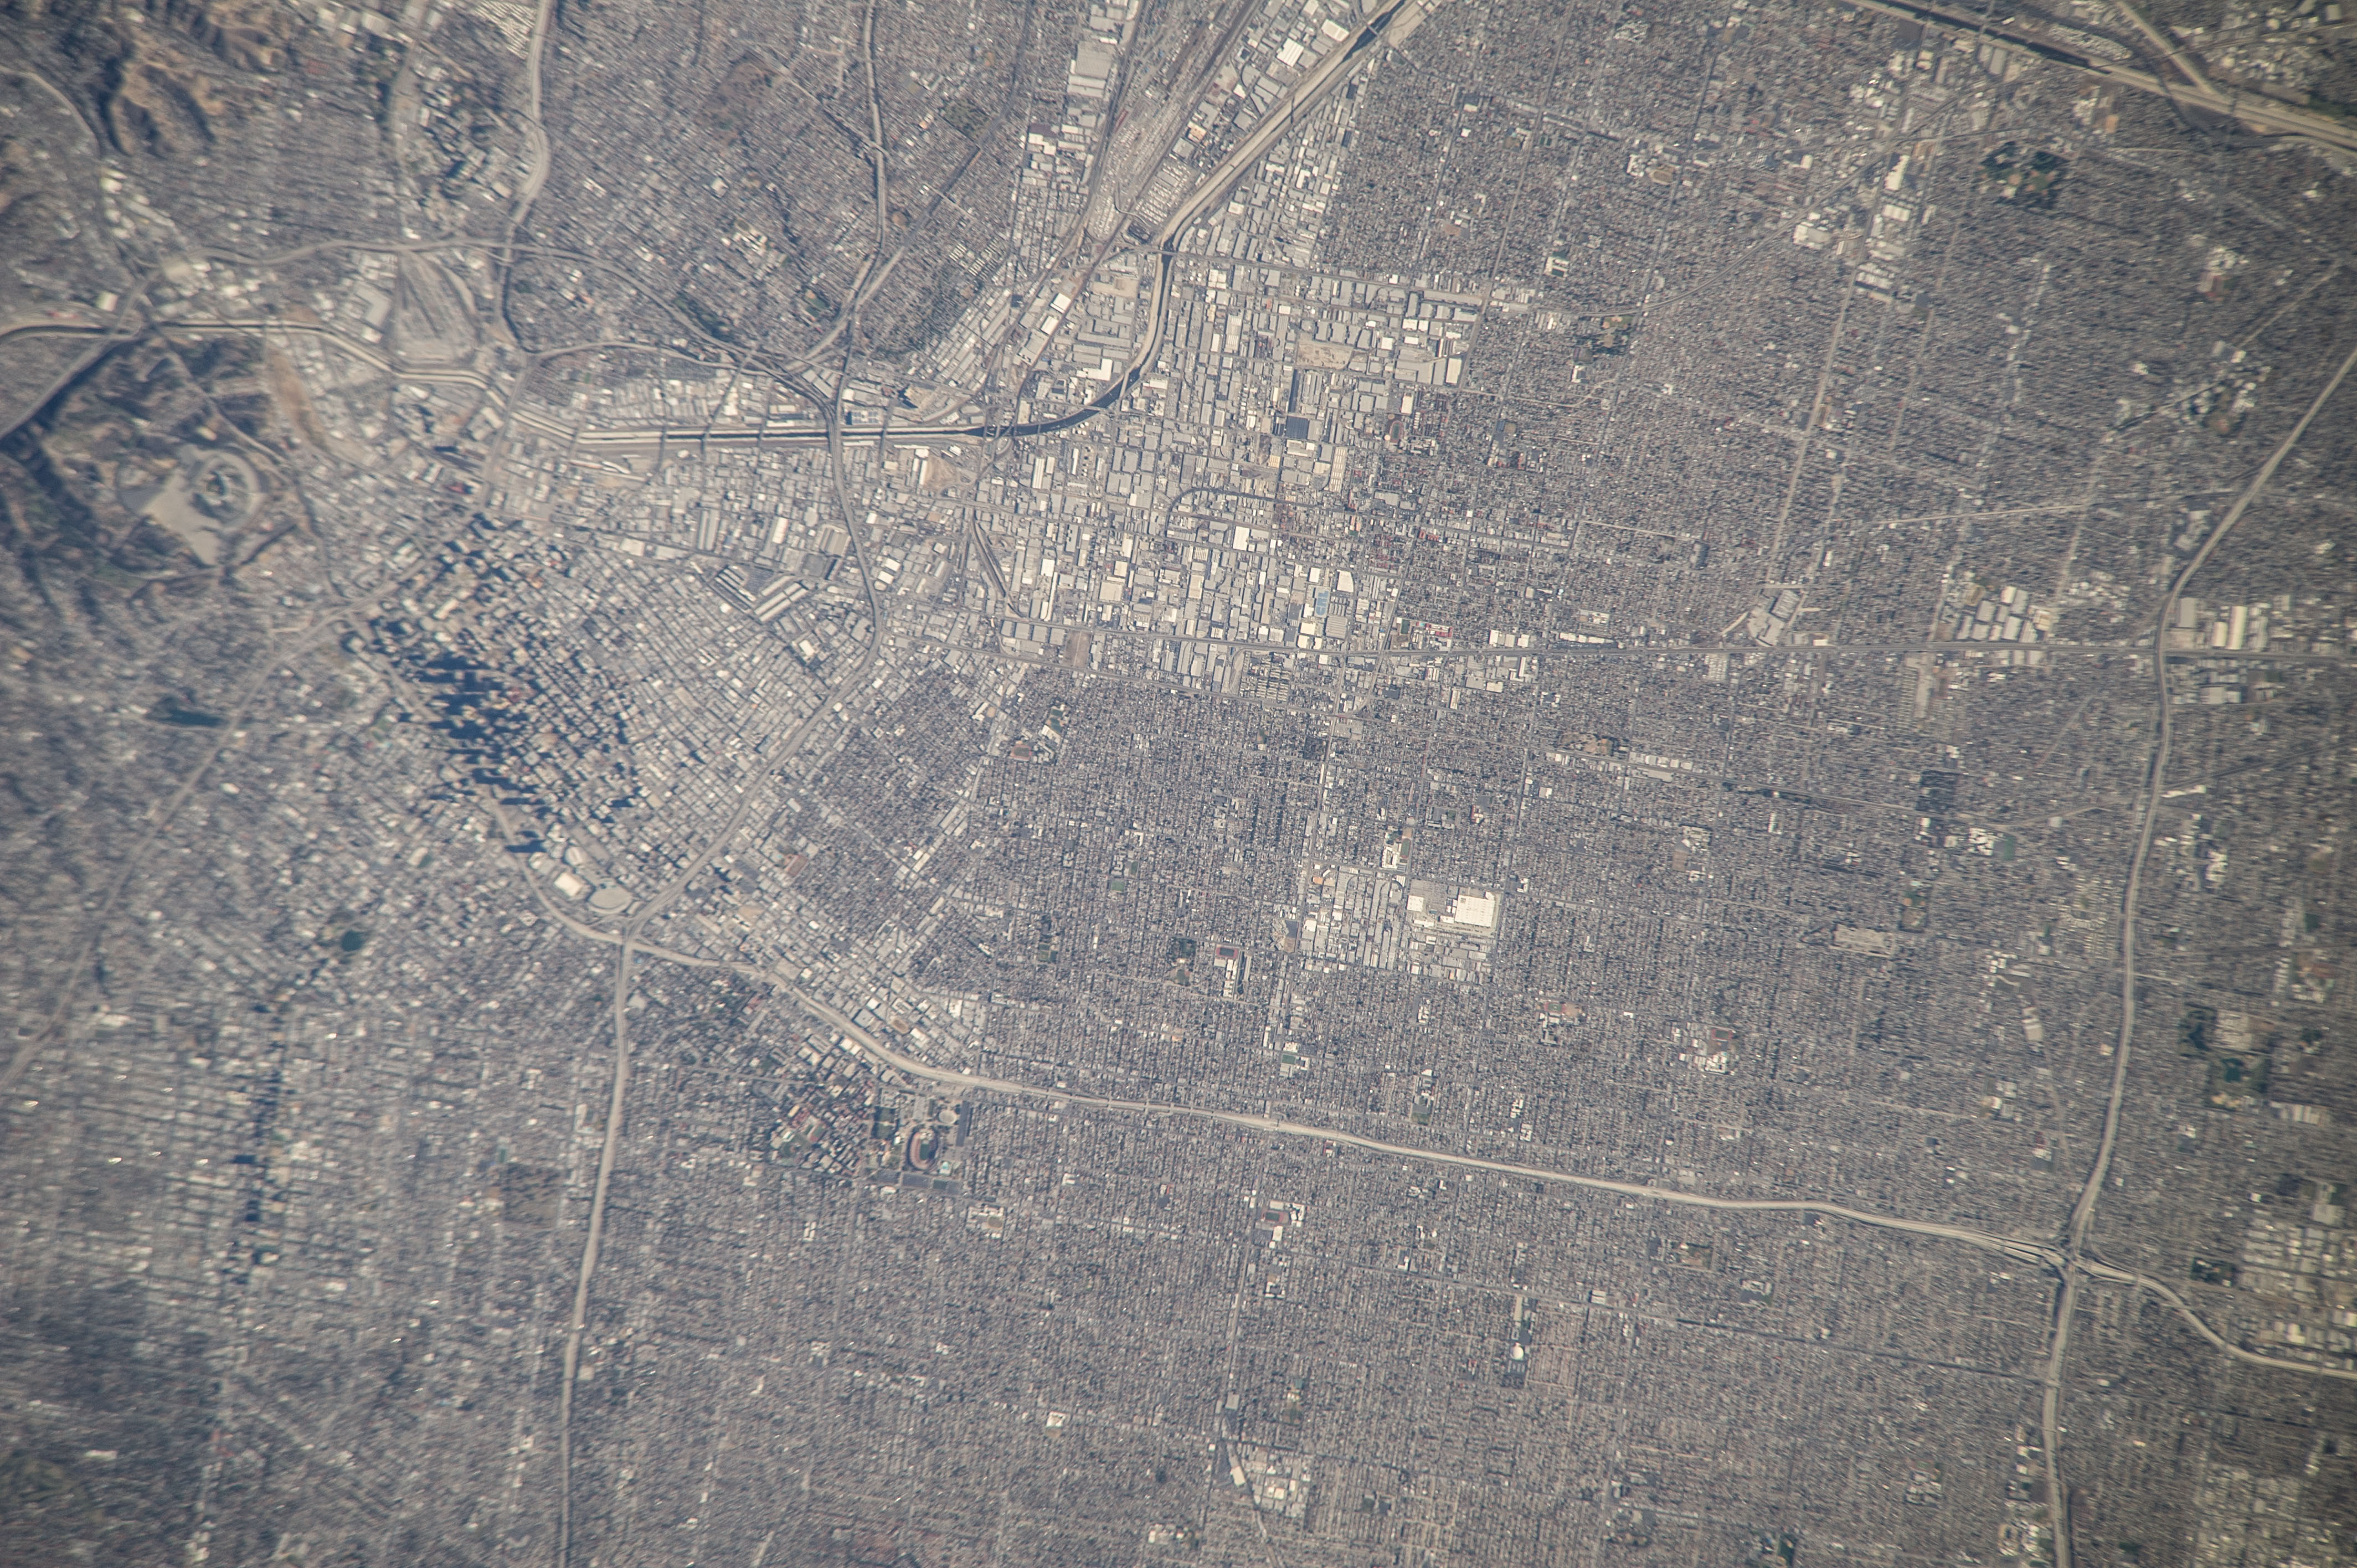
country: USA-CALIFORNIA
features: CY.
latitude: 34.0
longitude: -118.3
